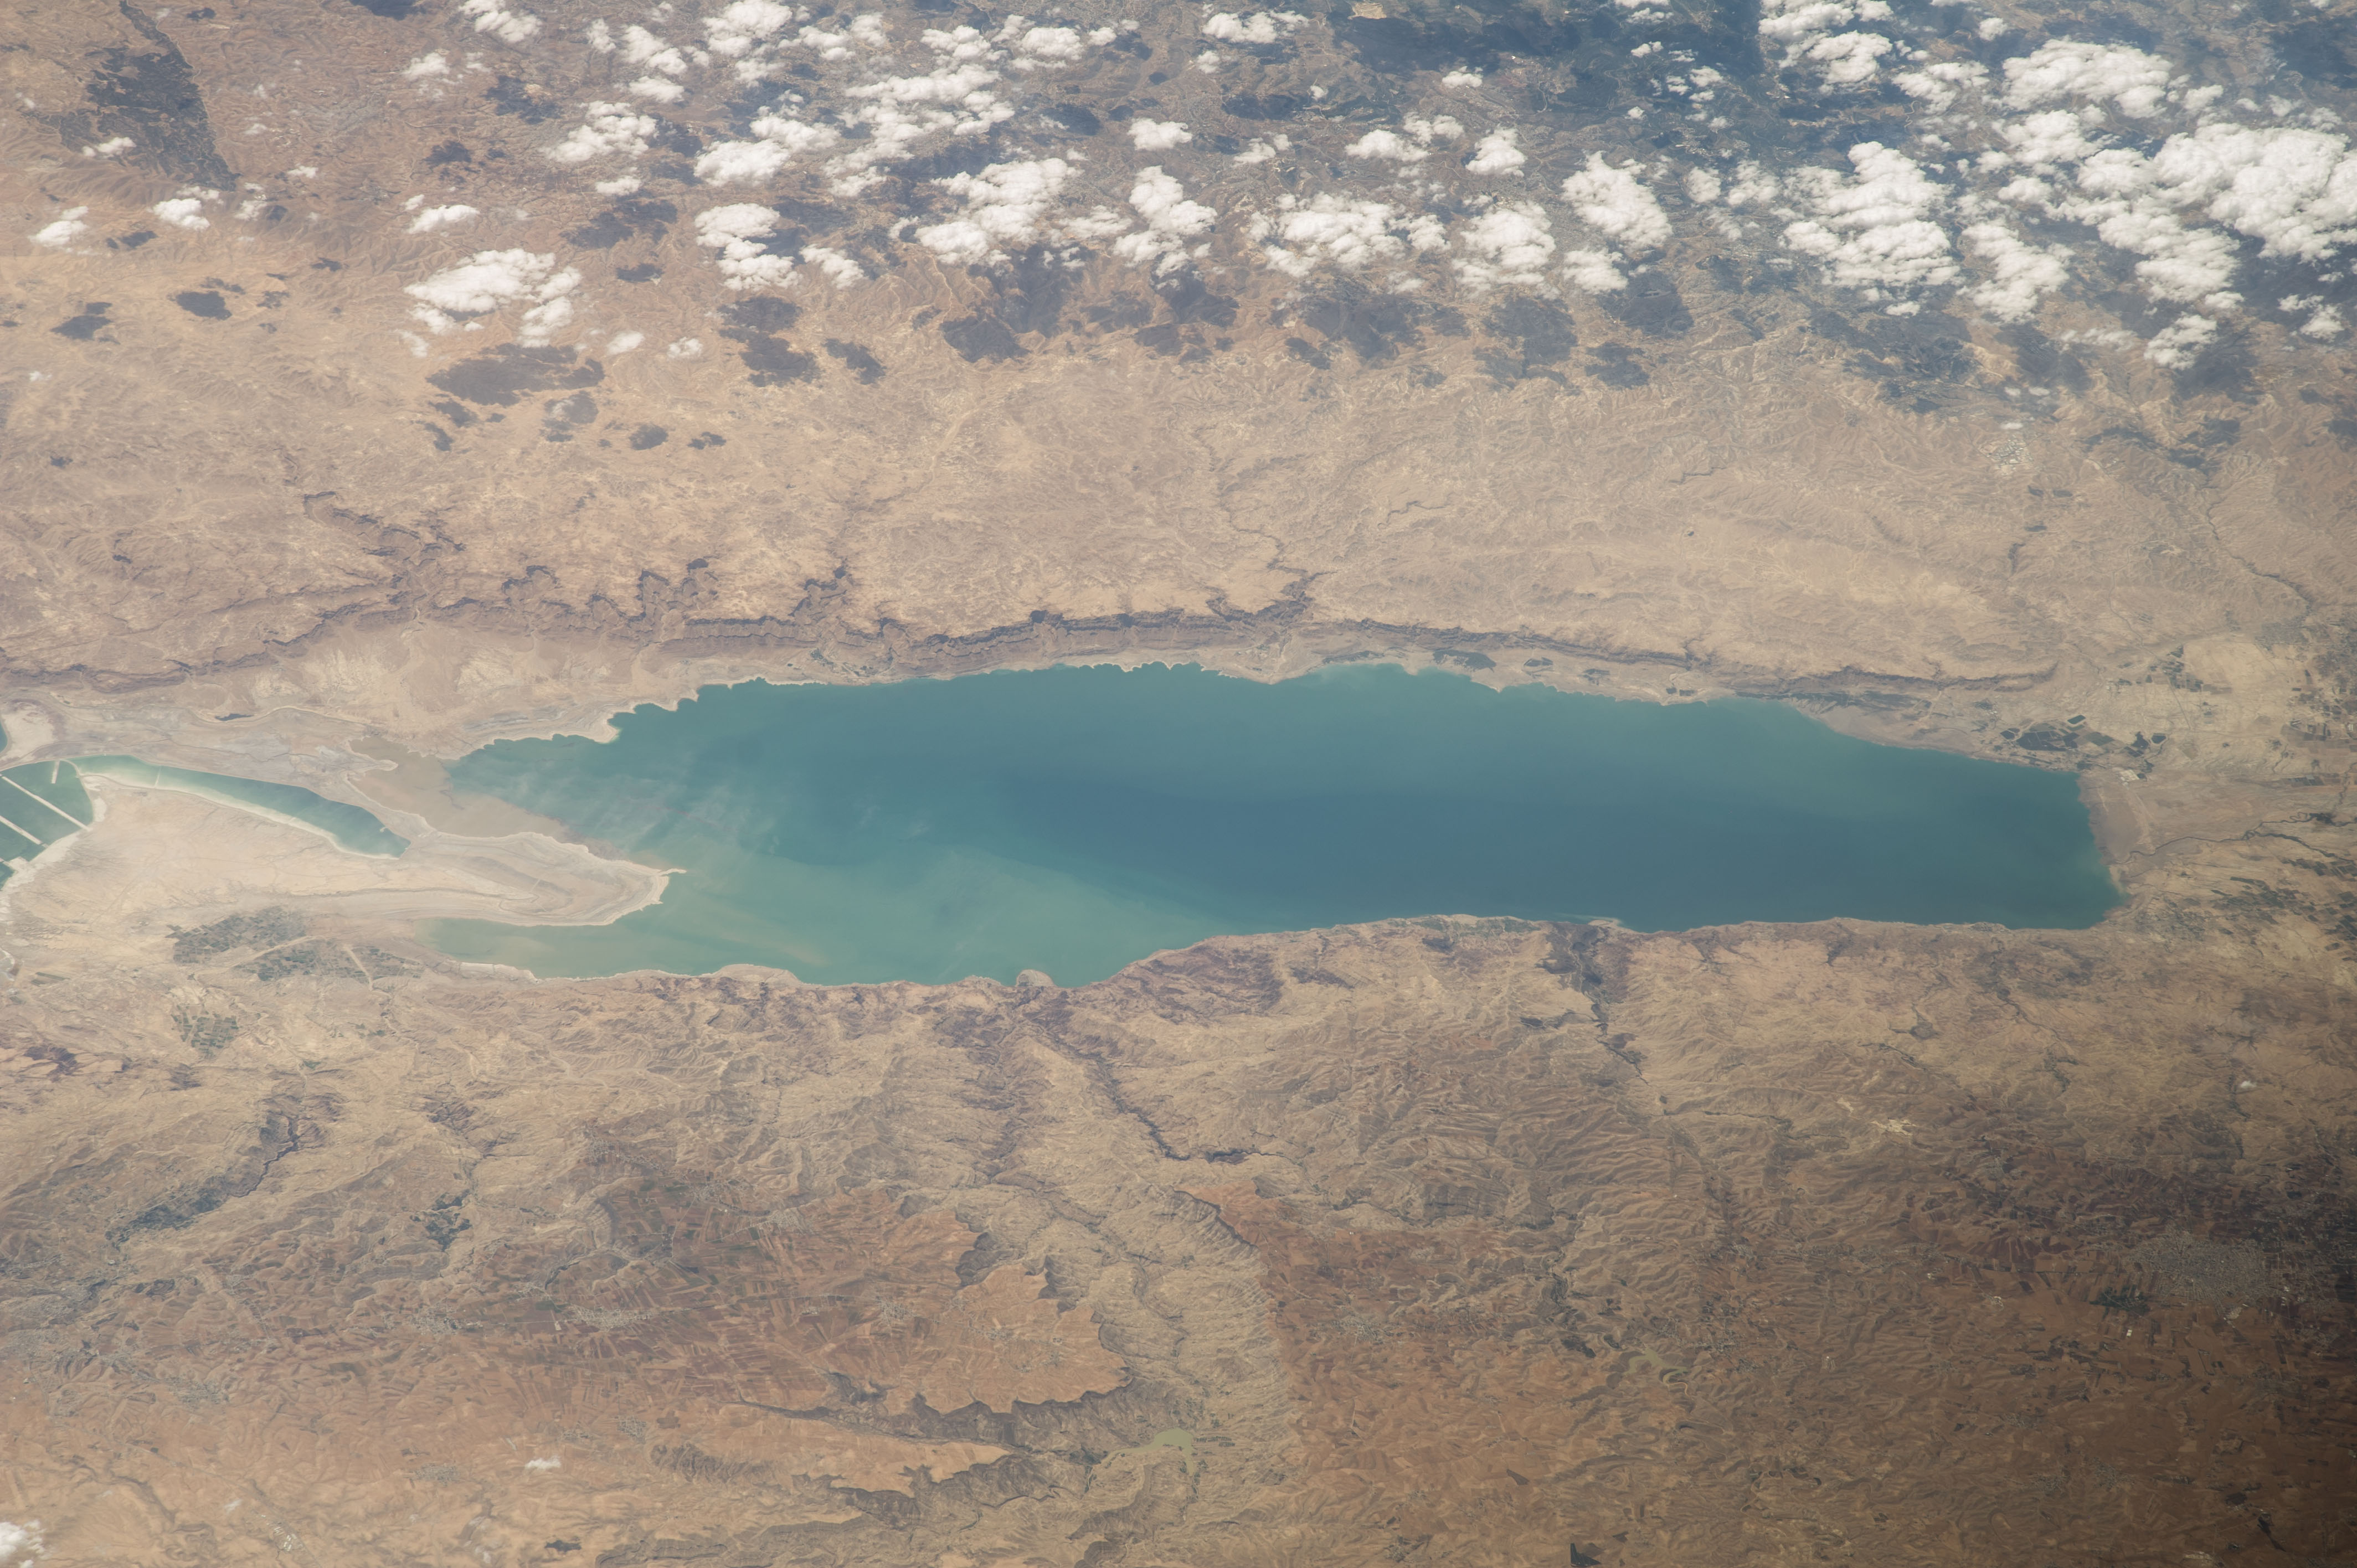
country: ISRAEL
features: DEAD SEA, MUJIB NATURE RESERVE, DRY LAND, EIN GEDI BOTANICAL GARDEN
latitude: 31.5
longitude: 35.5
